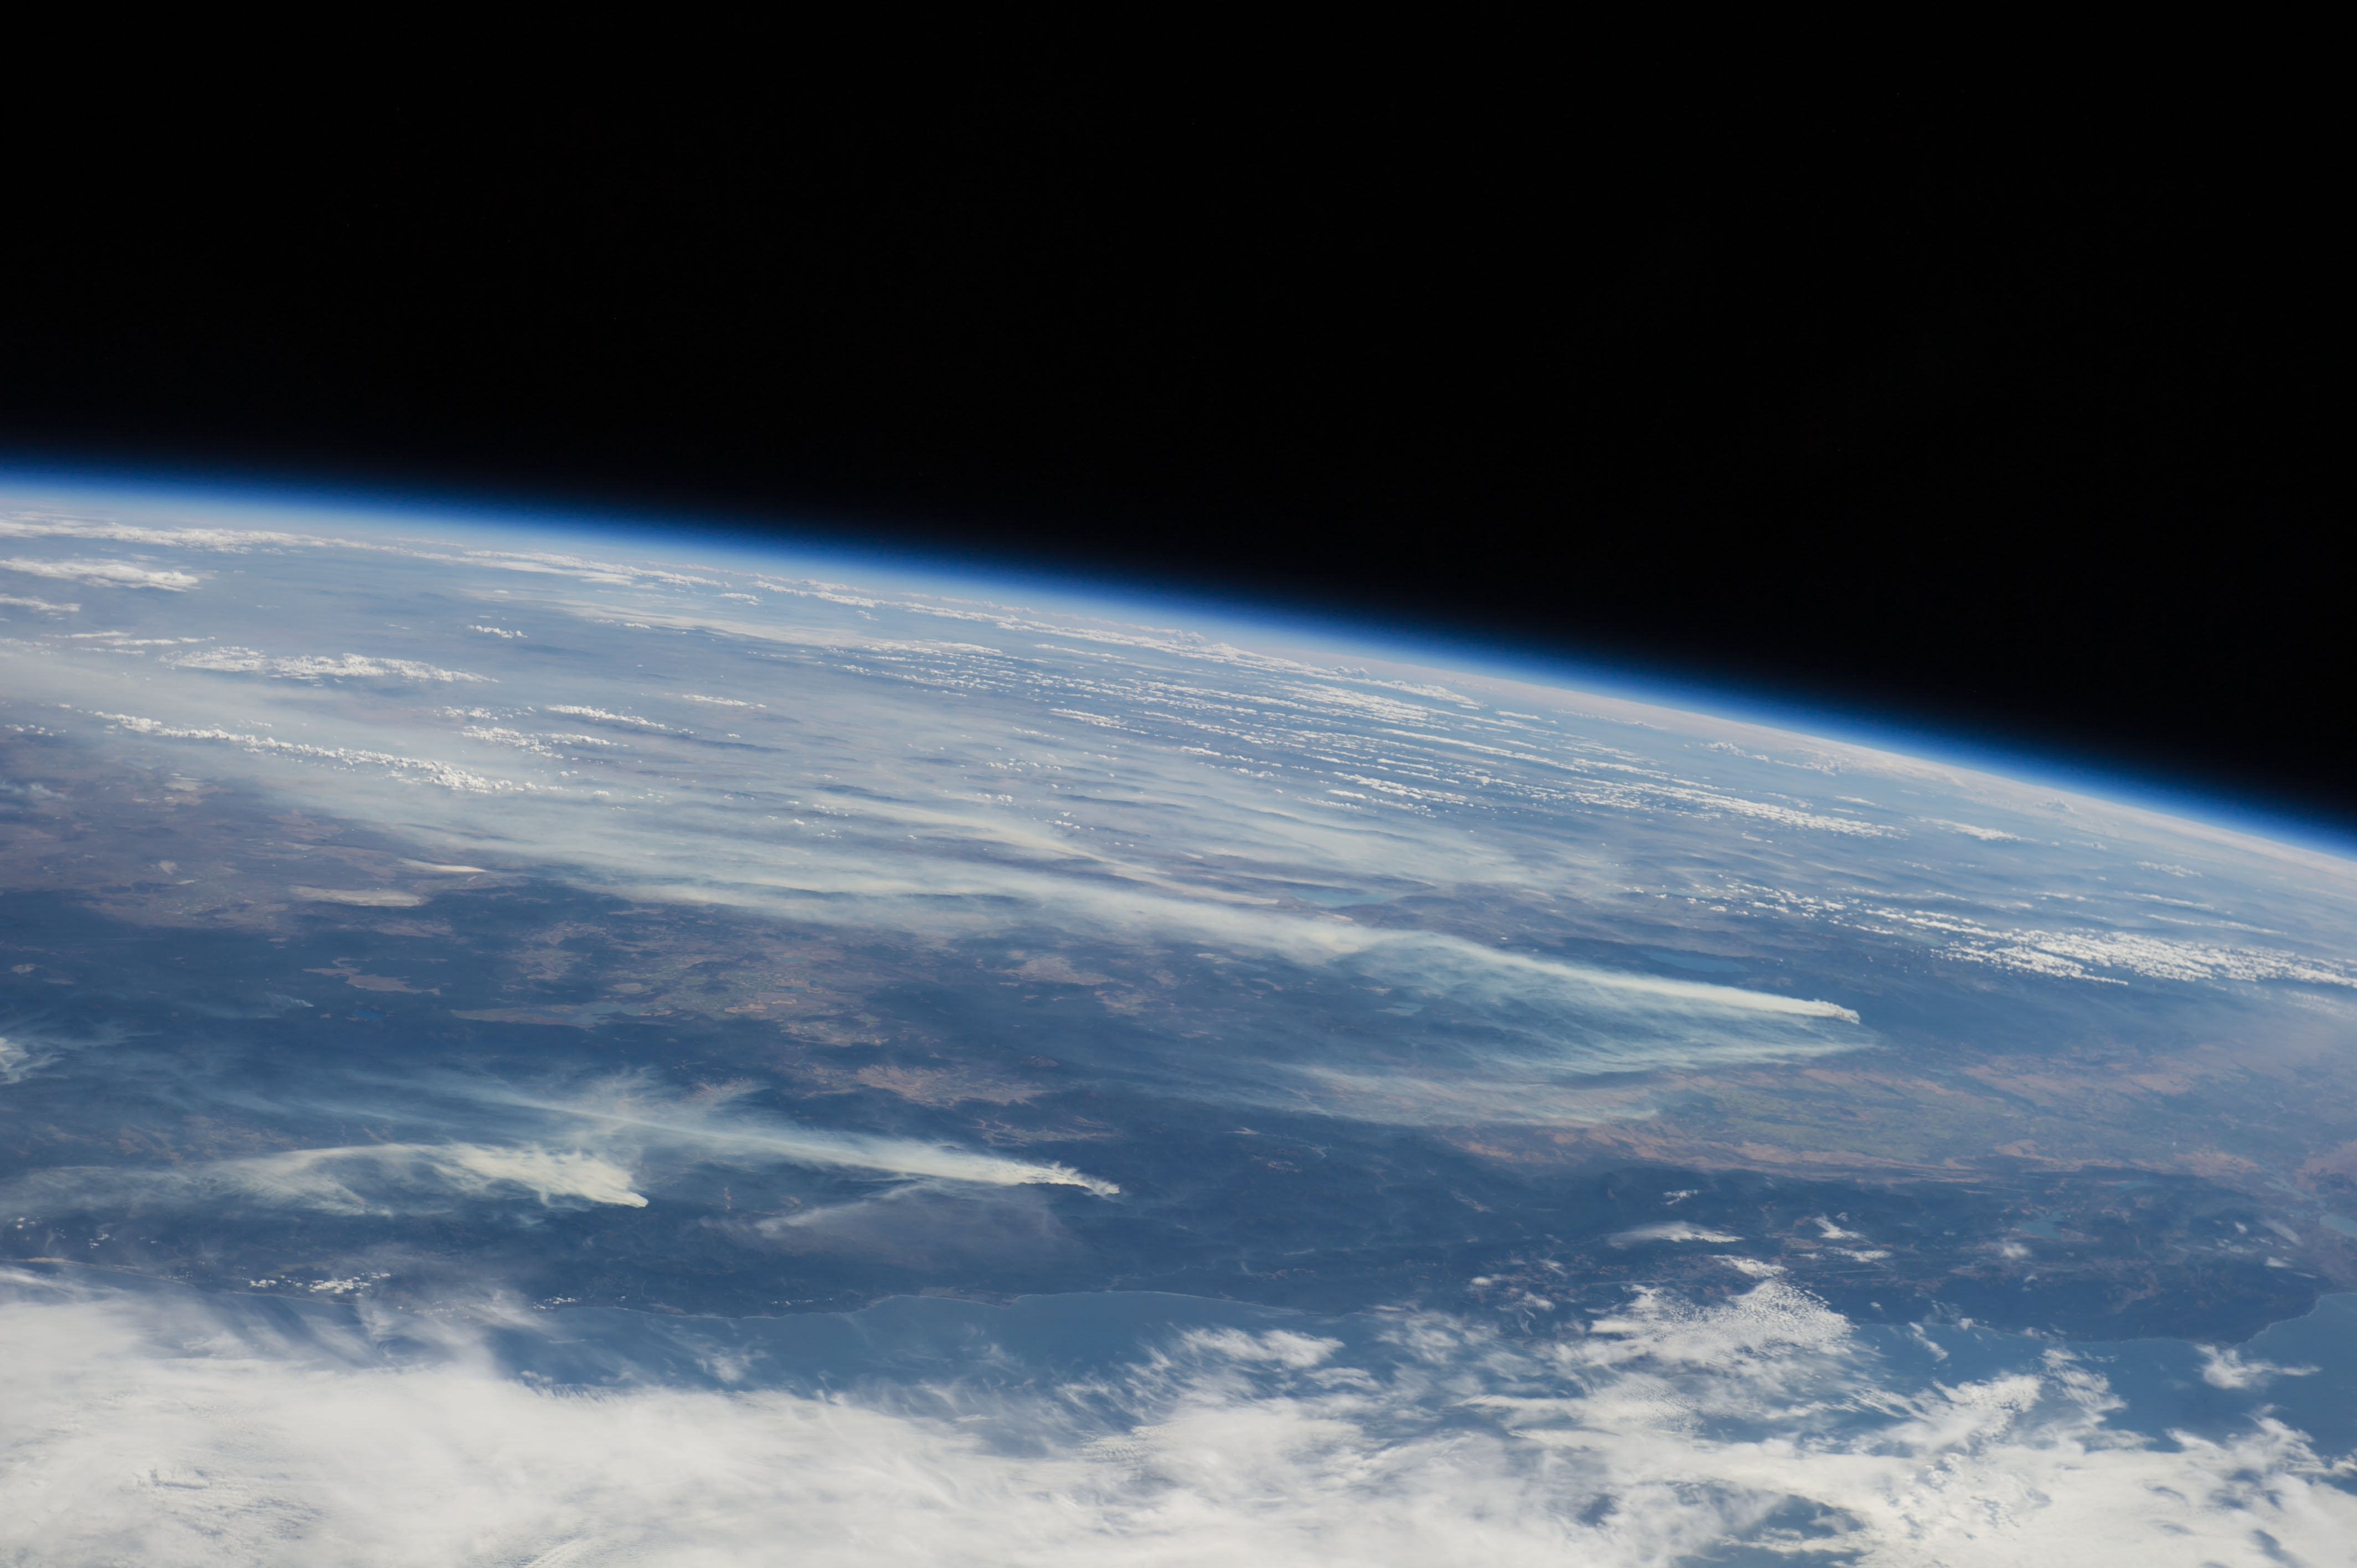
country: USA-CALIFORNIA
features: N. PACIFIC O., CALIFORNIA CENTRAL V., GLAMATH MTS., CASCADE RA.
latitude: 41.0
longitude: -122.0
